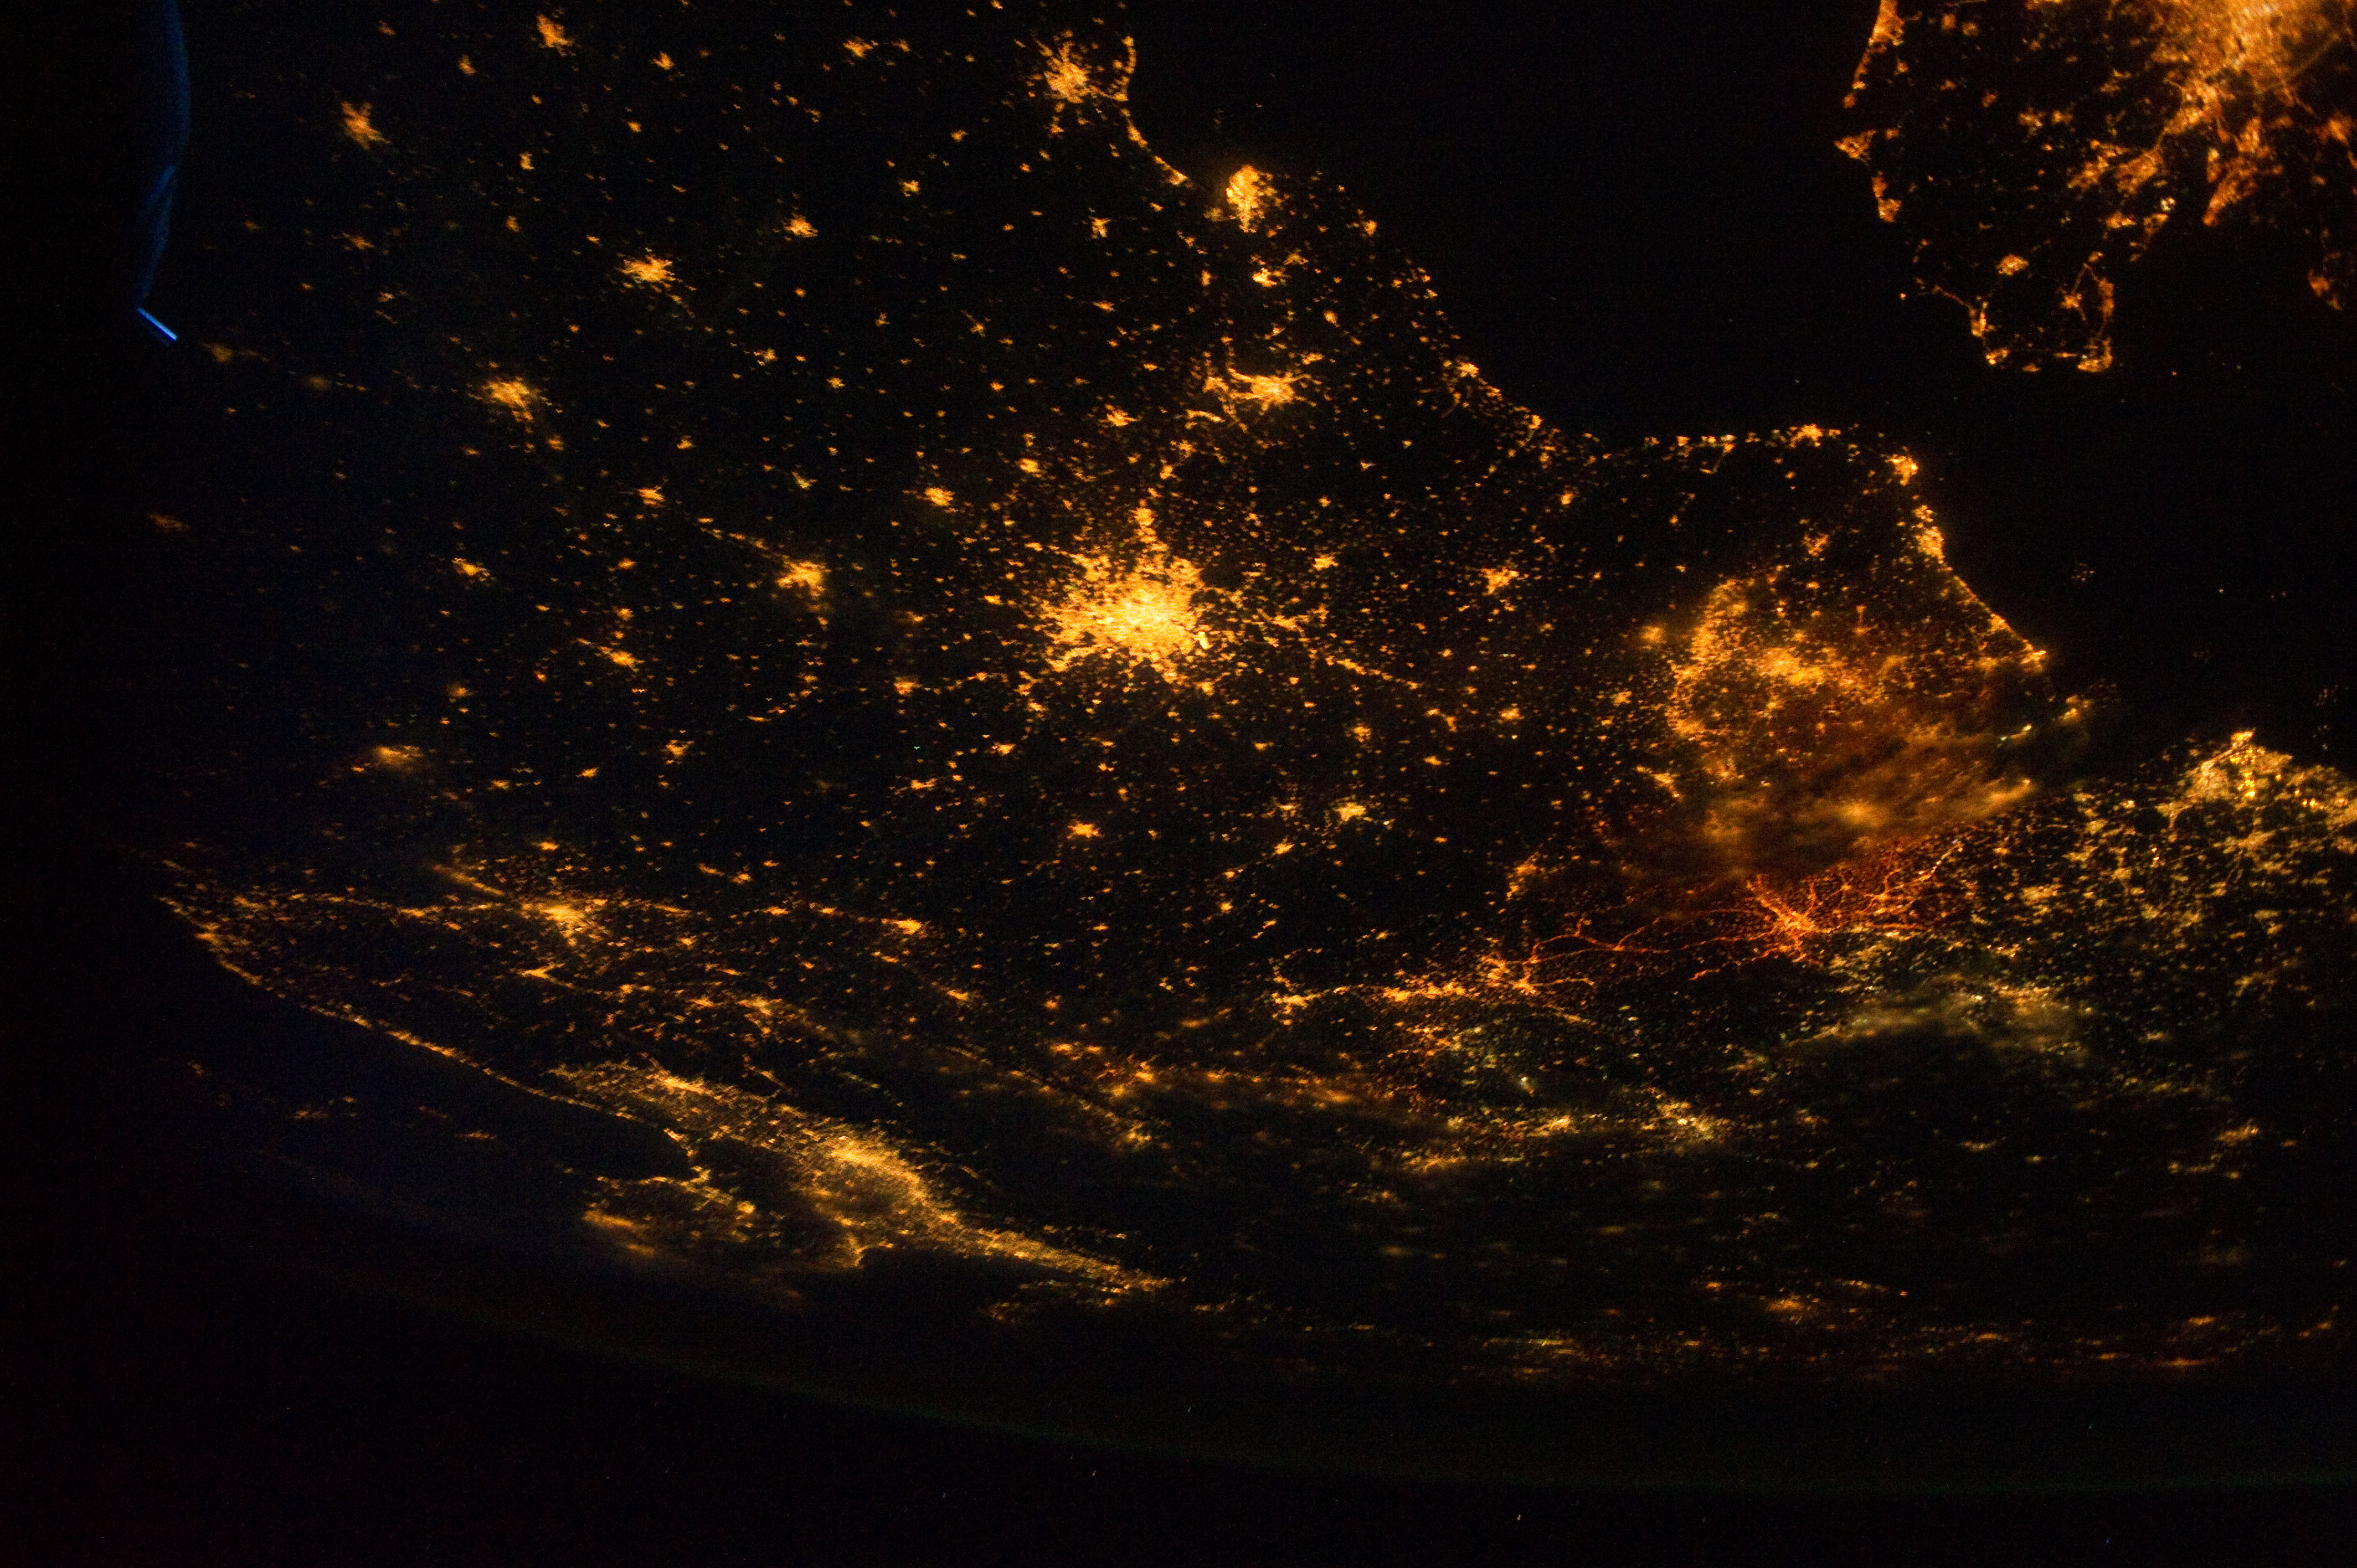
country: FRANCE
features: PAN- NW. EUROPE AT NIGHT, PARIS, BRUSSELS, MILAN
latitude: 49.0
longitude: 3.0
